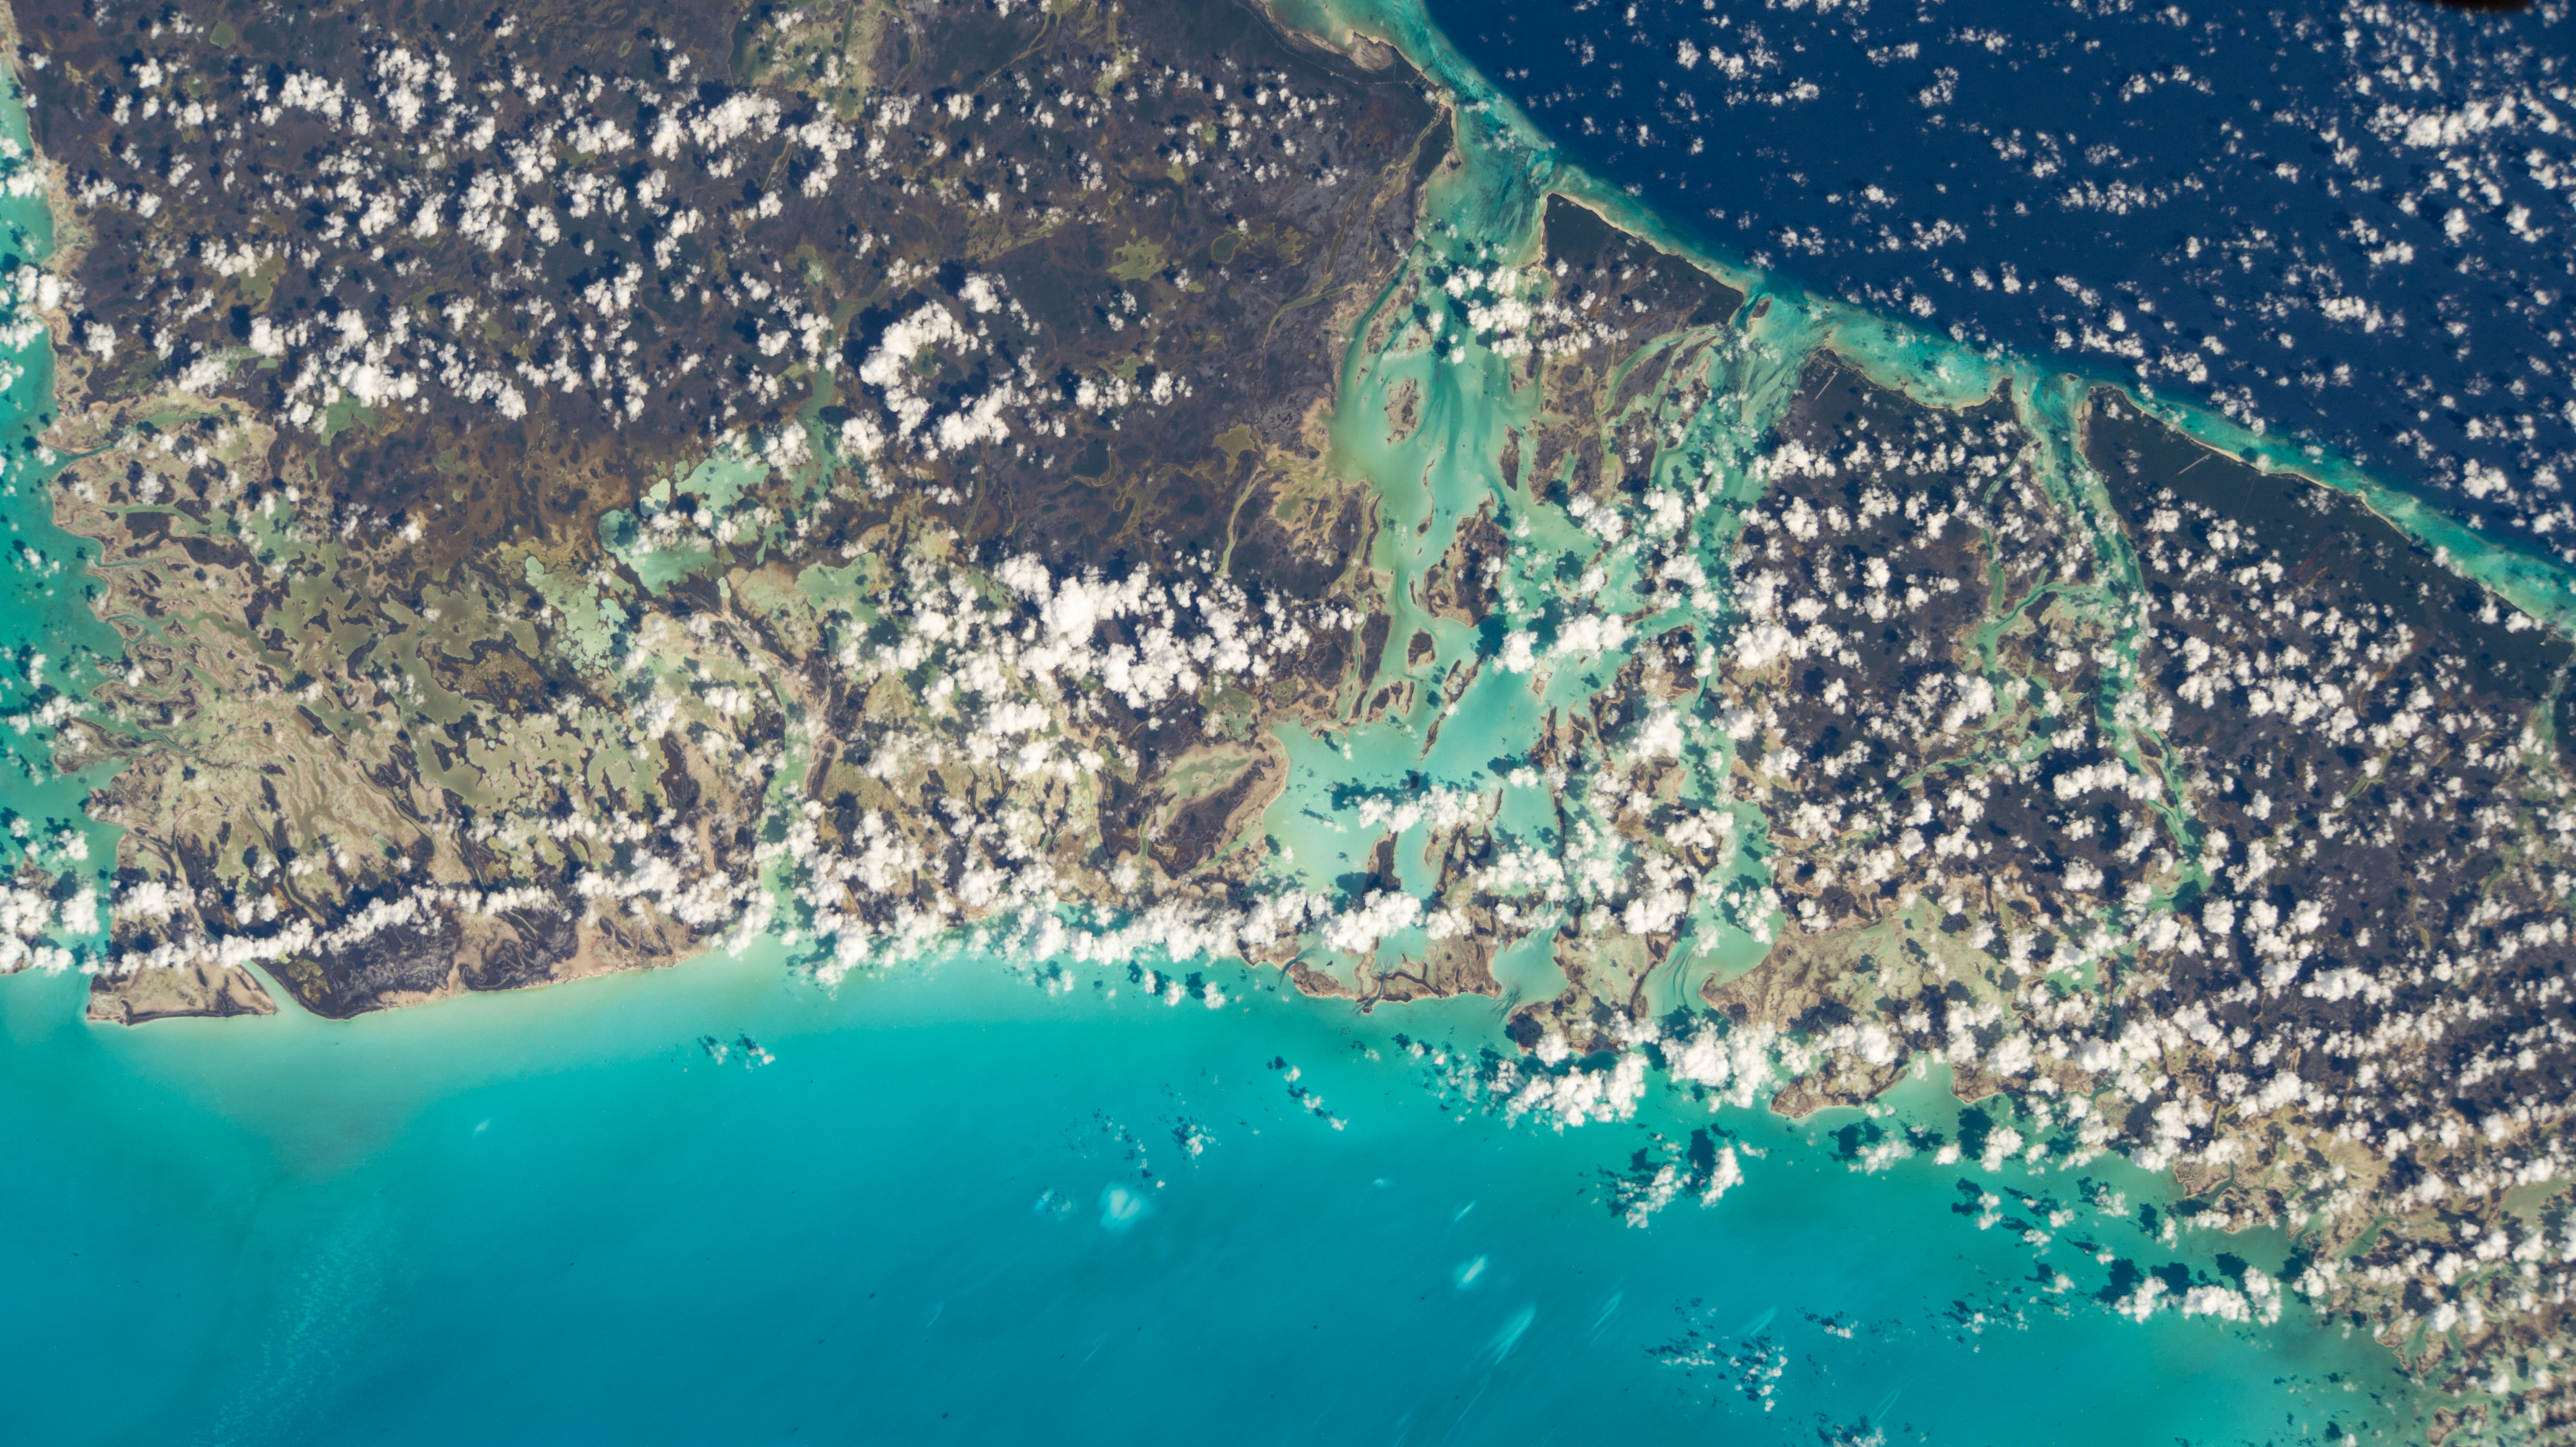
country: BAHAMAS
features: WEST SIDE NATIONAL PARK, ANDROS ISLAND, PYE HARBOR
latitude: 24.3
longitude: -77.9
